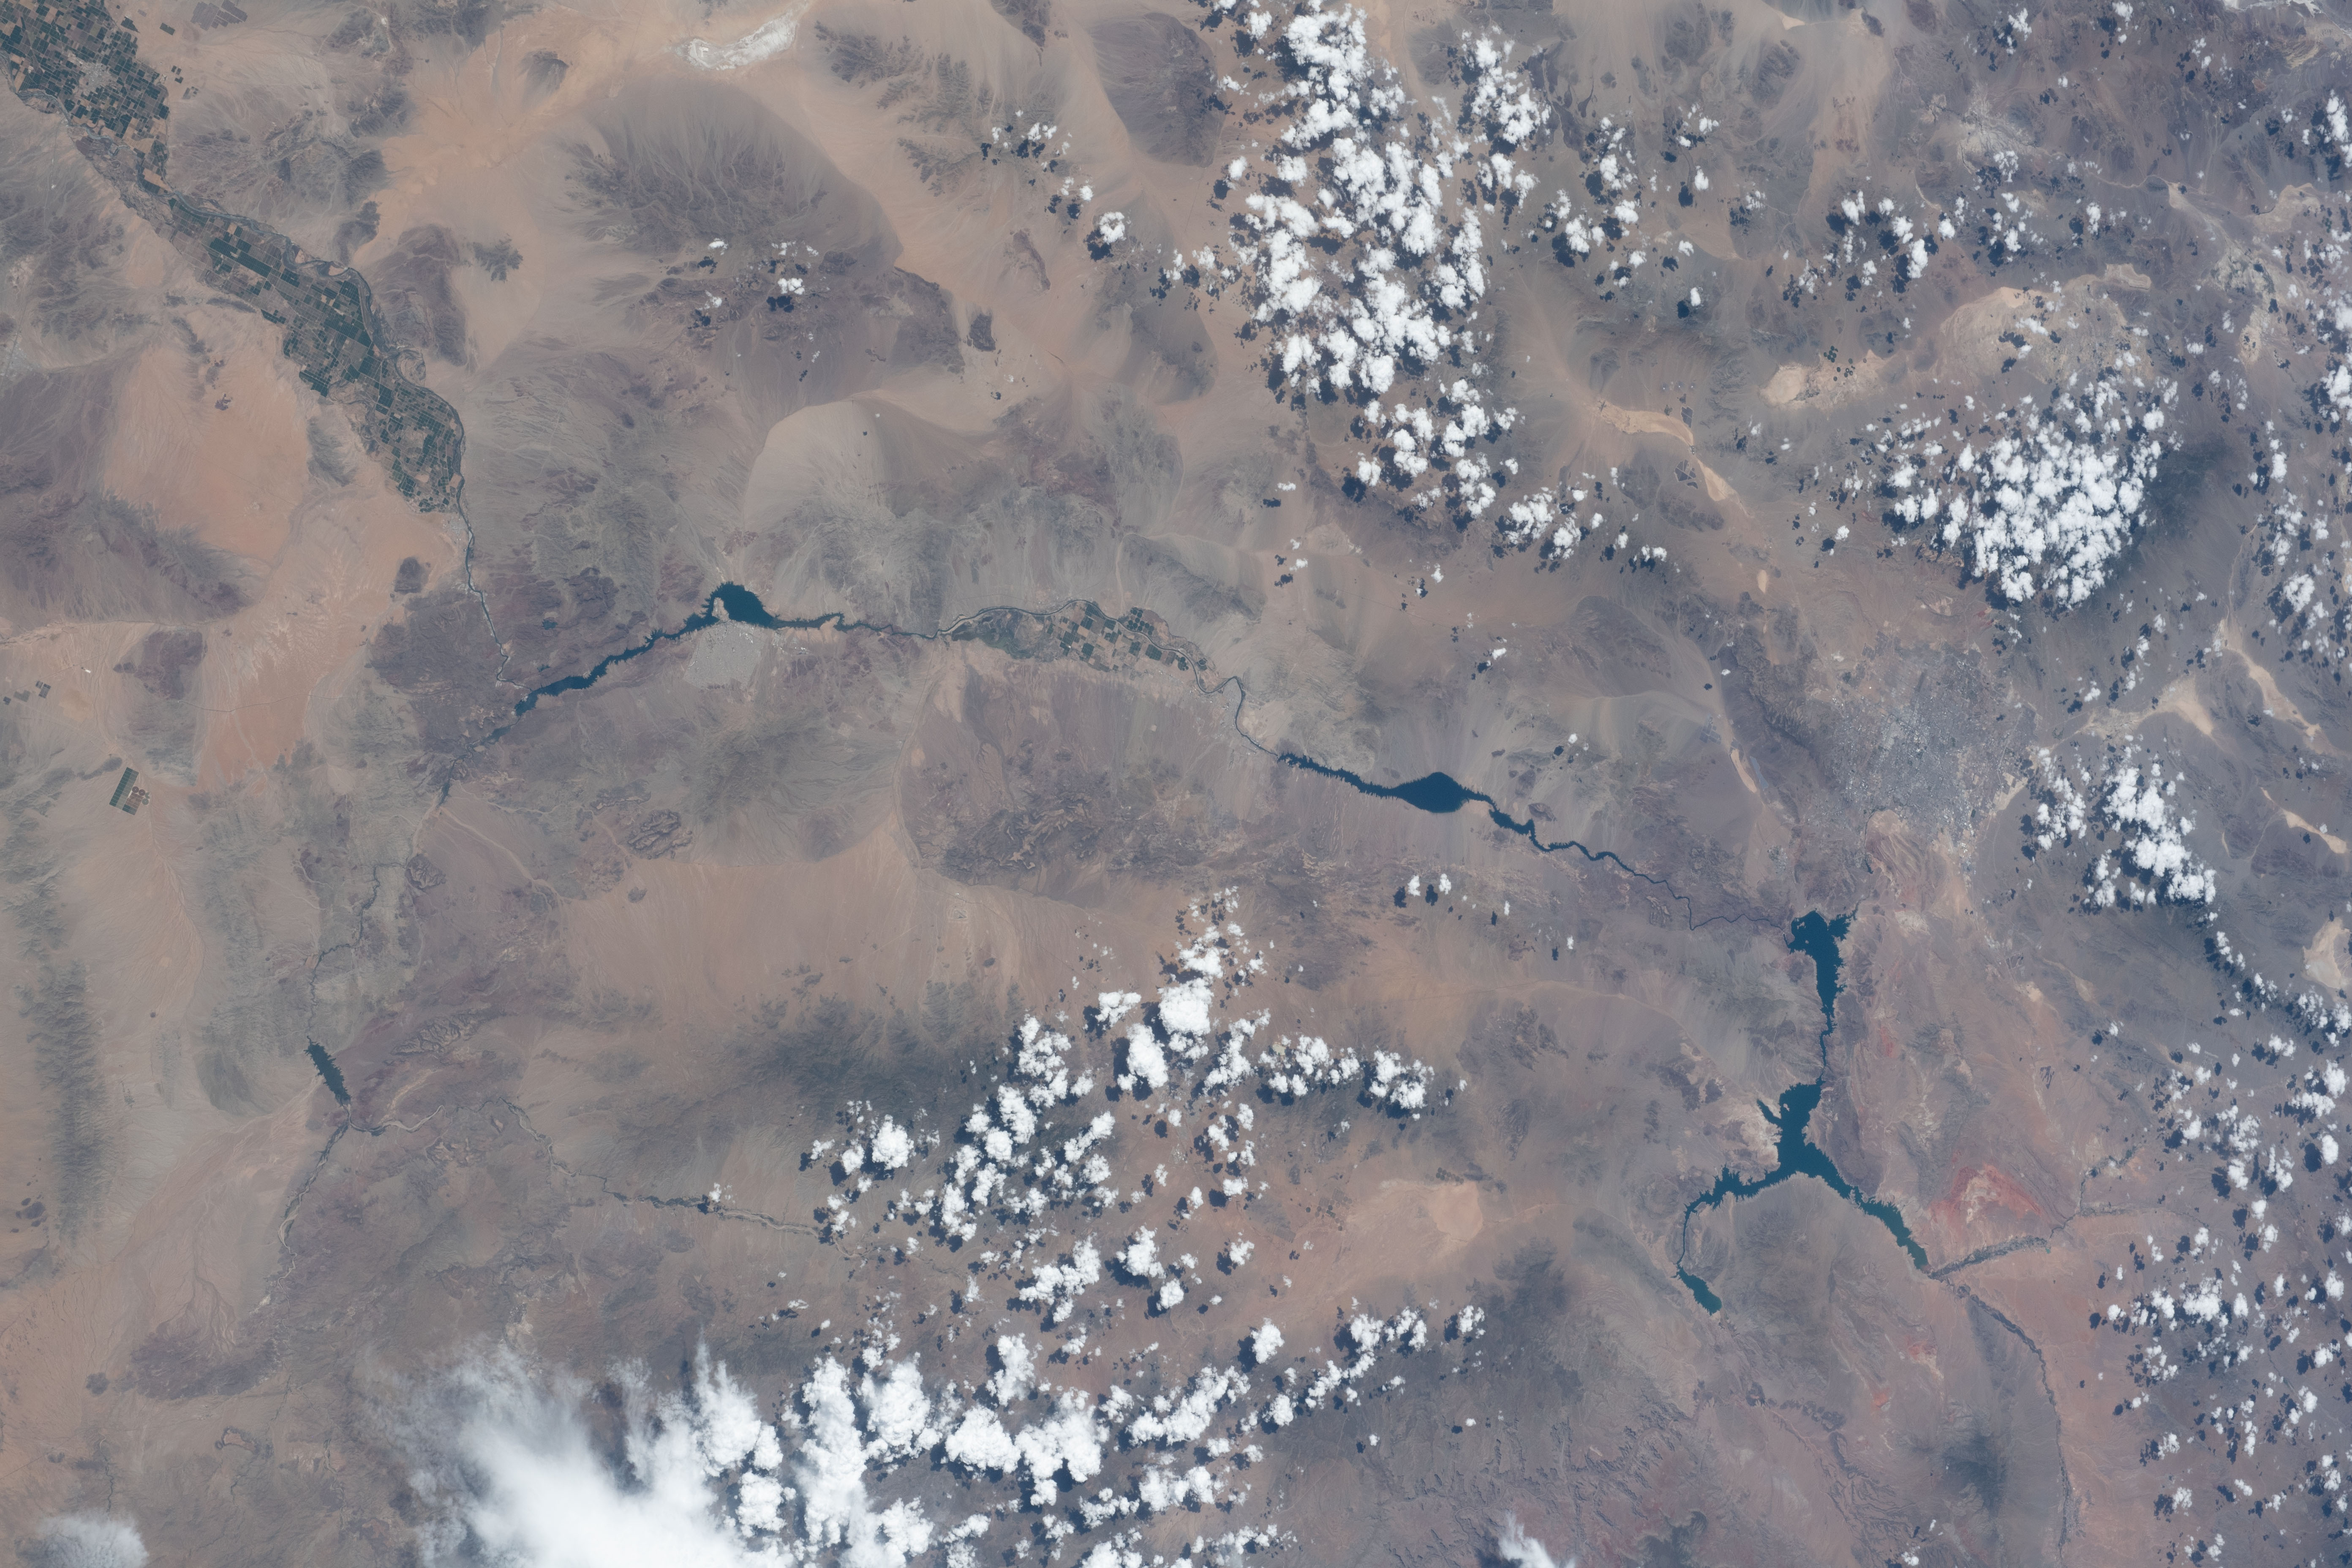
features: LAKE MOHAVE,NEVADA;LAKE HAVASU CITY,LAKE MEAD,COLORADO RIVER,CALIFORNIA,D.,LAKE HAVASU;LAS VEGAS,L.,R.,ARIZONA;BLYTHE
